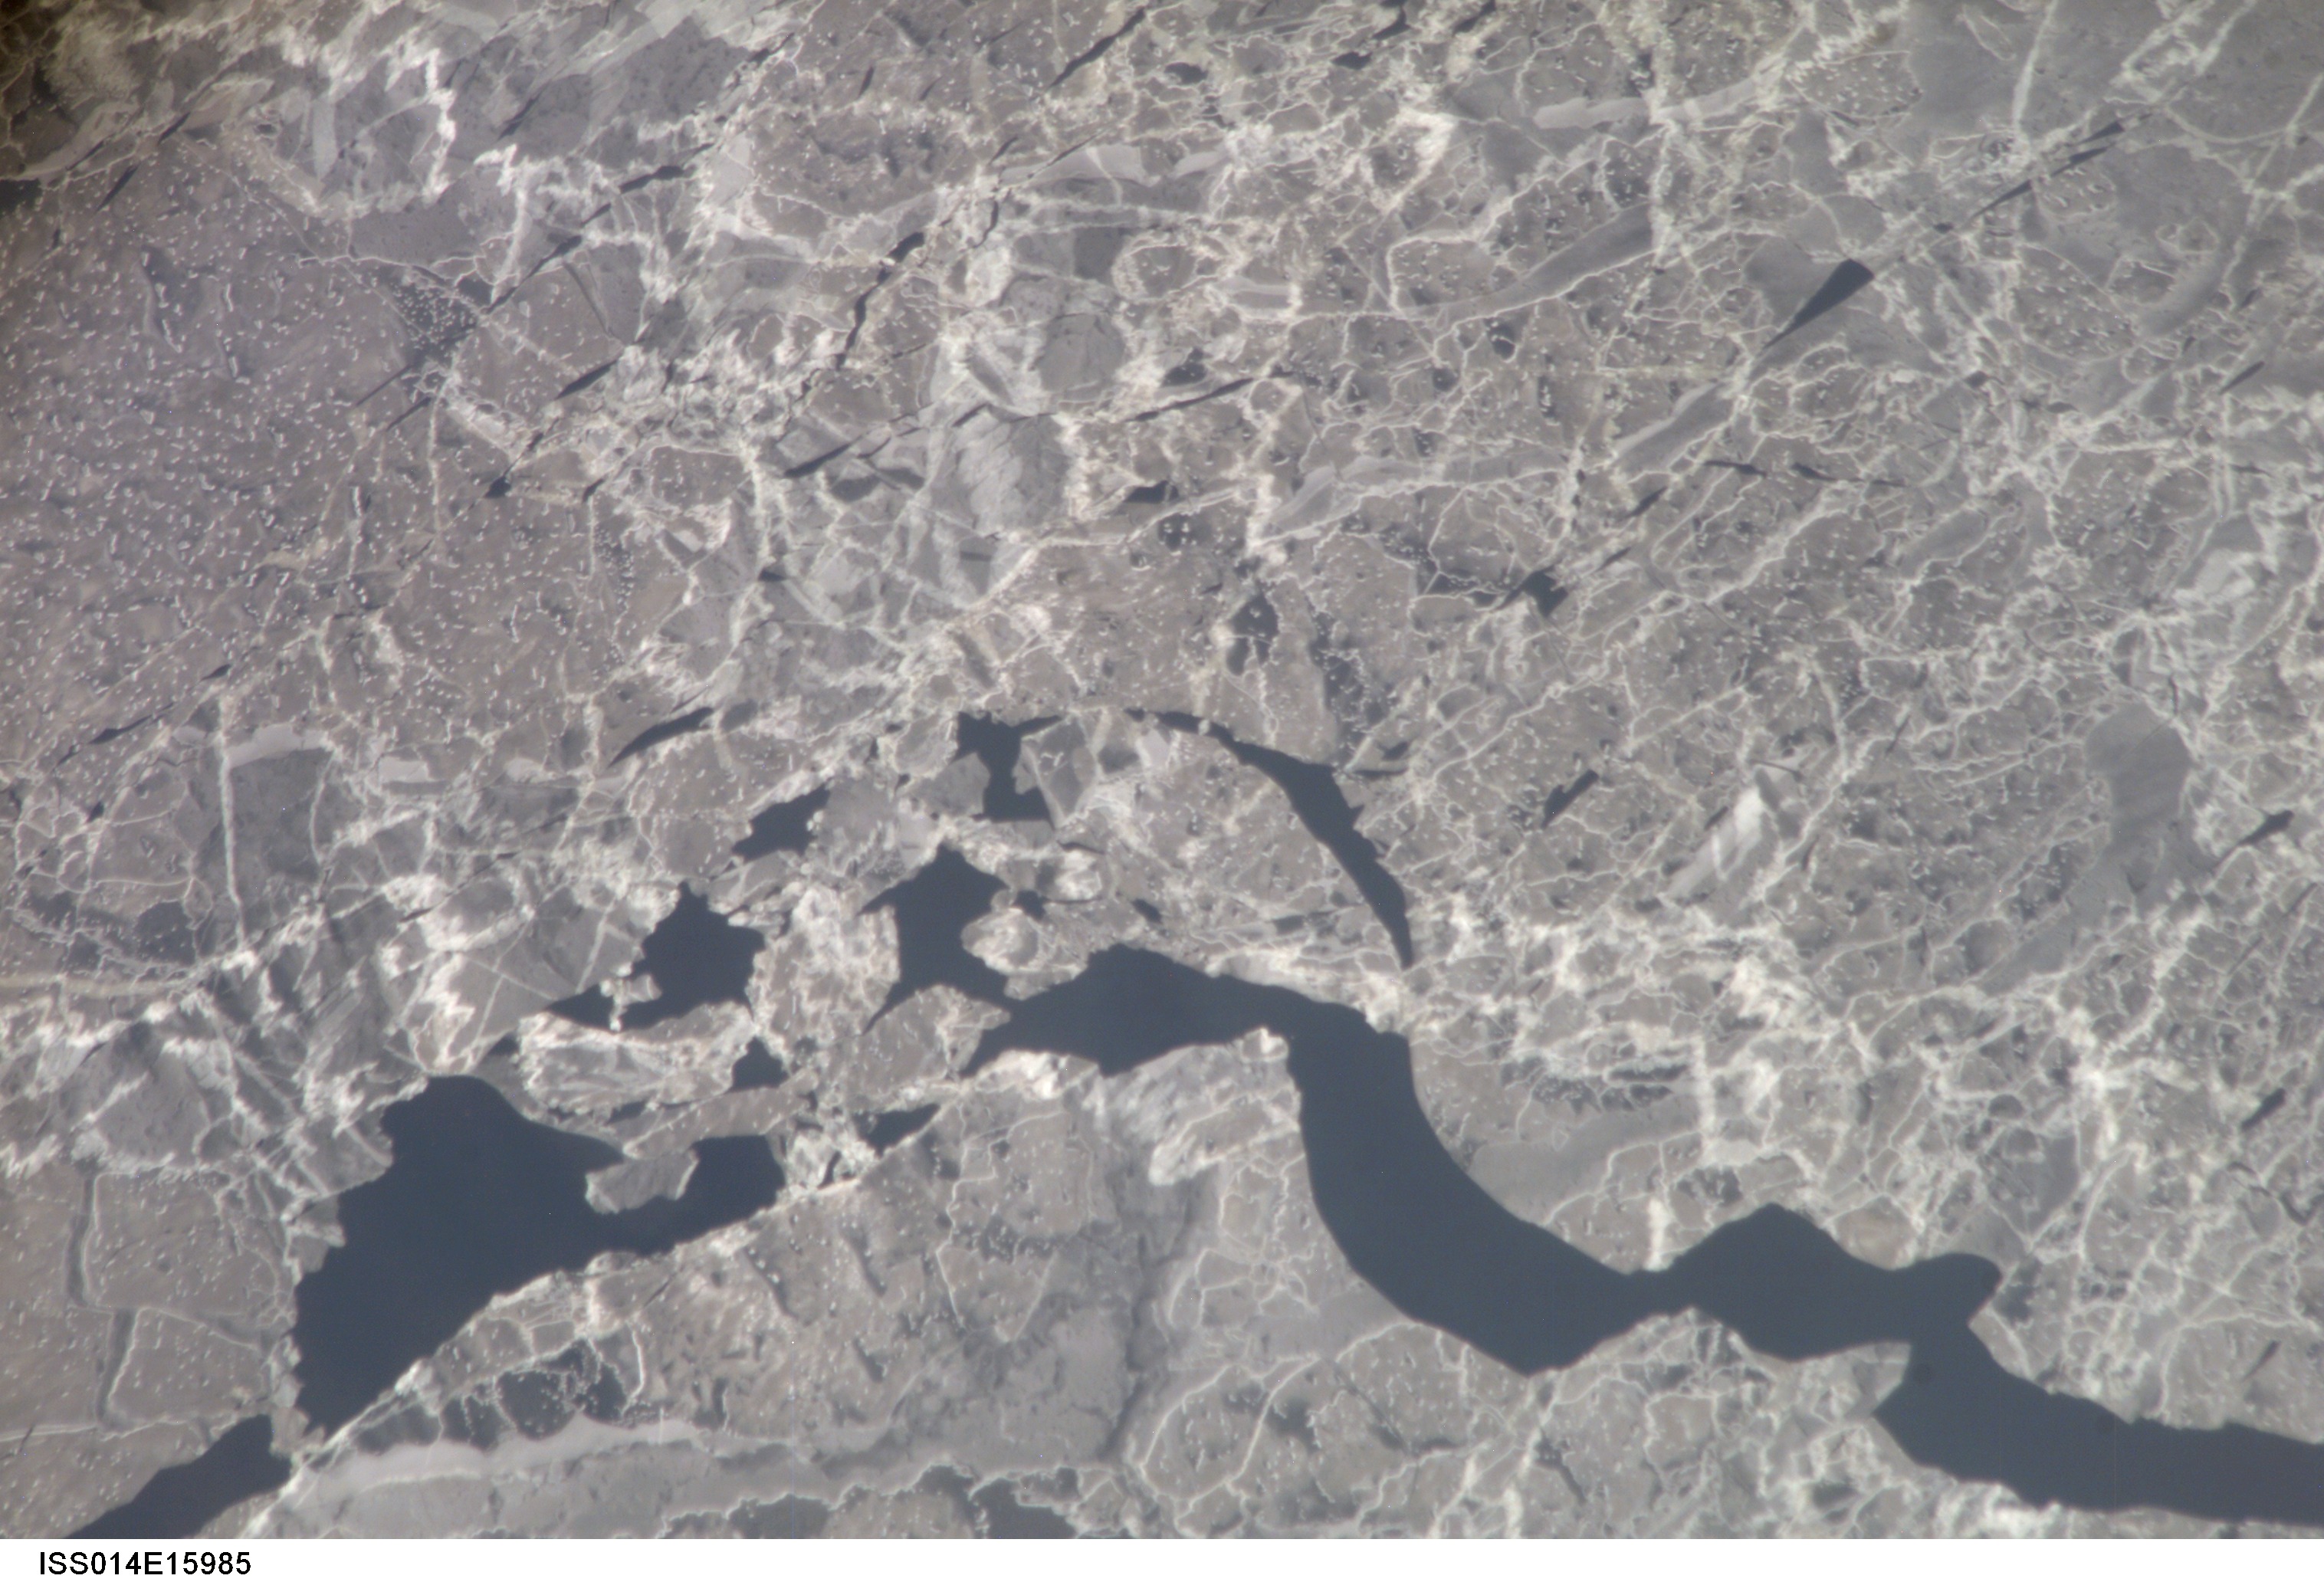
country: CASPIAN SEA
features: SEA SURFACE, ICE, FRACTURES
